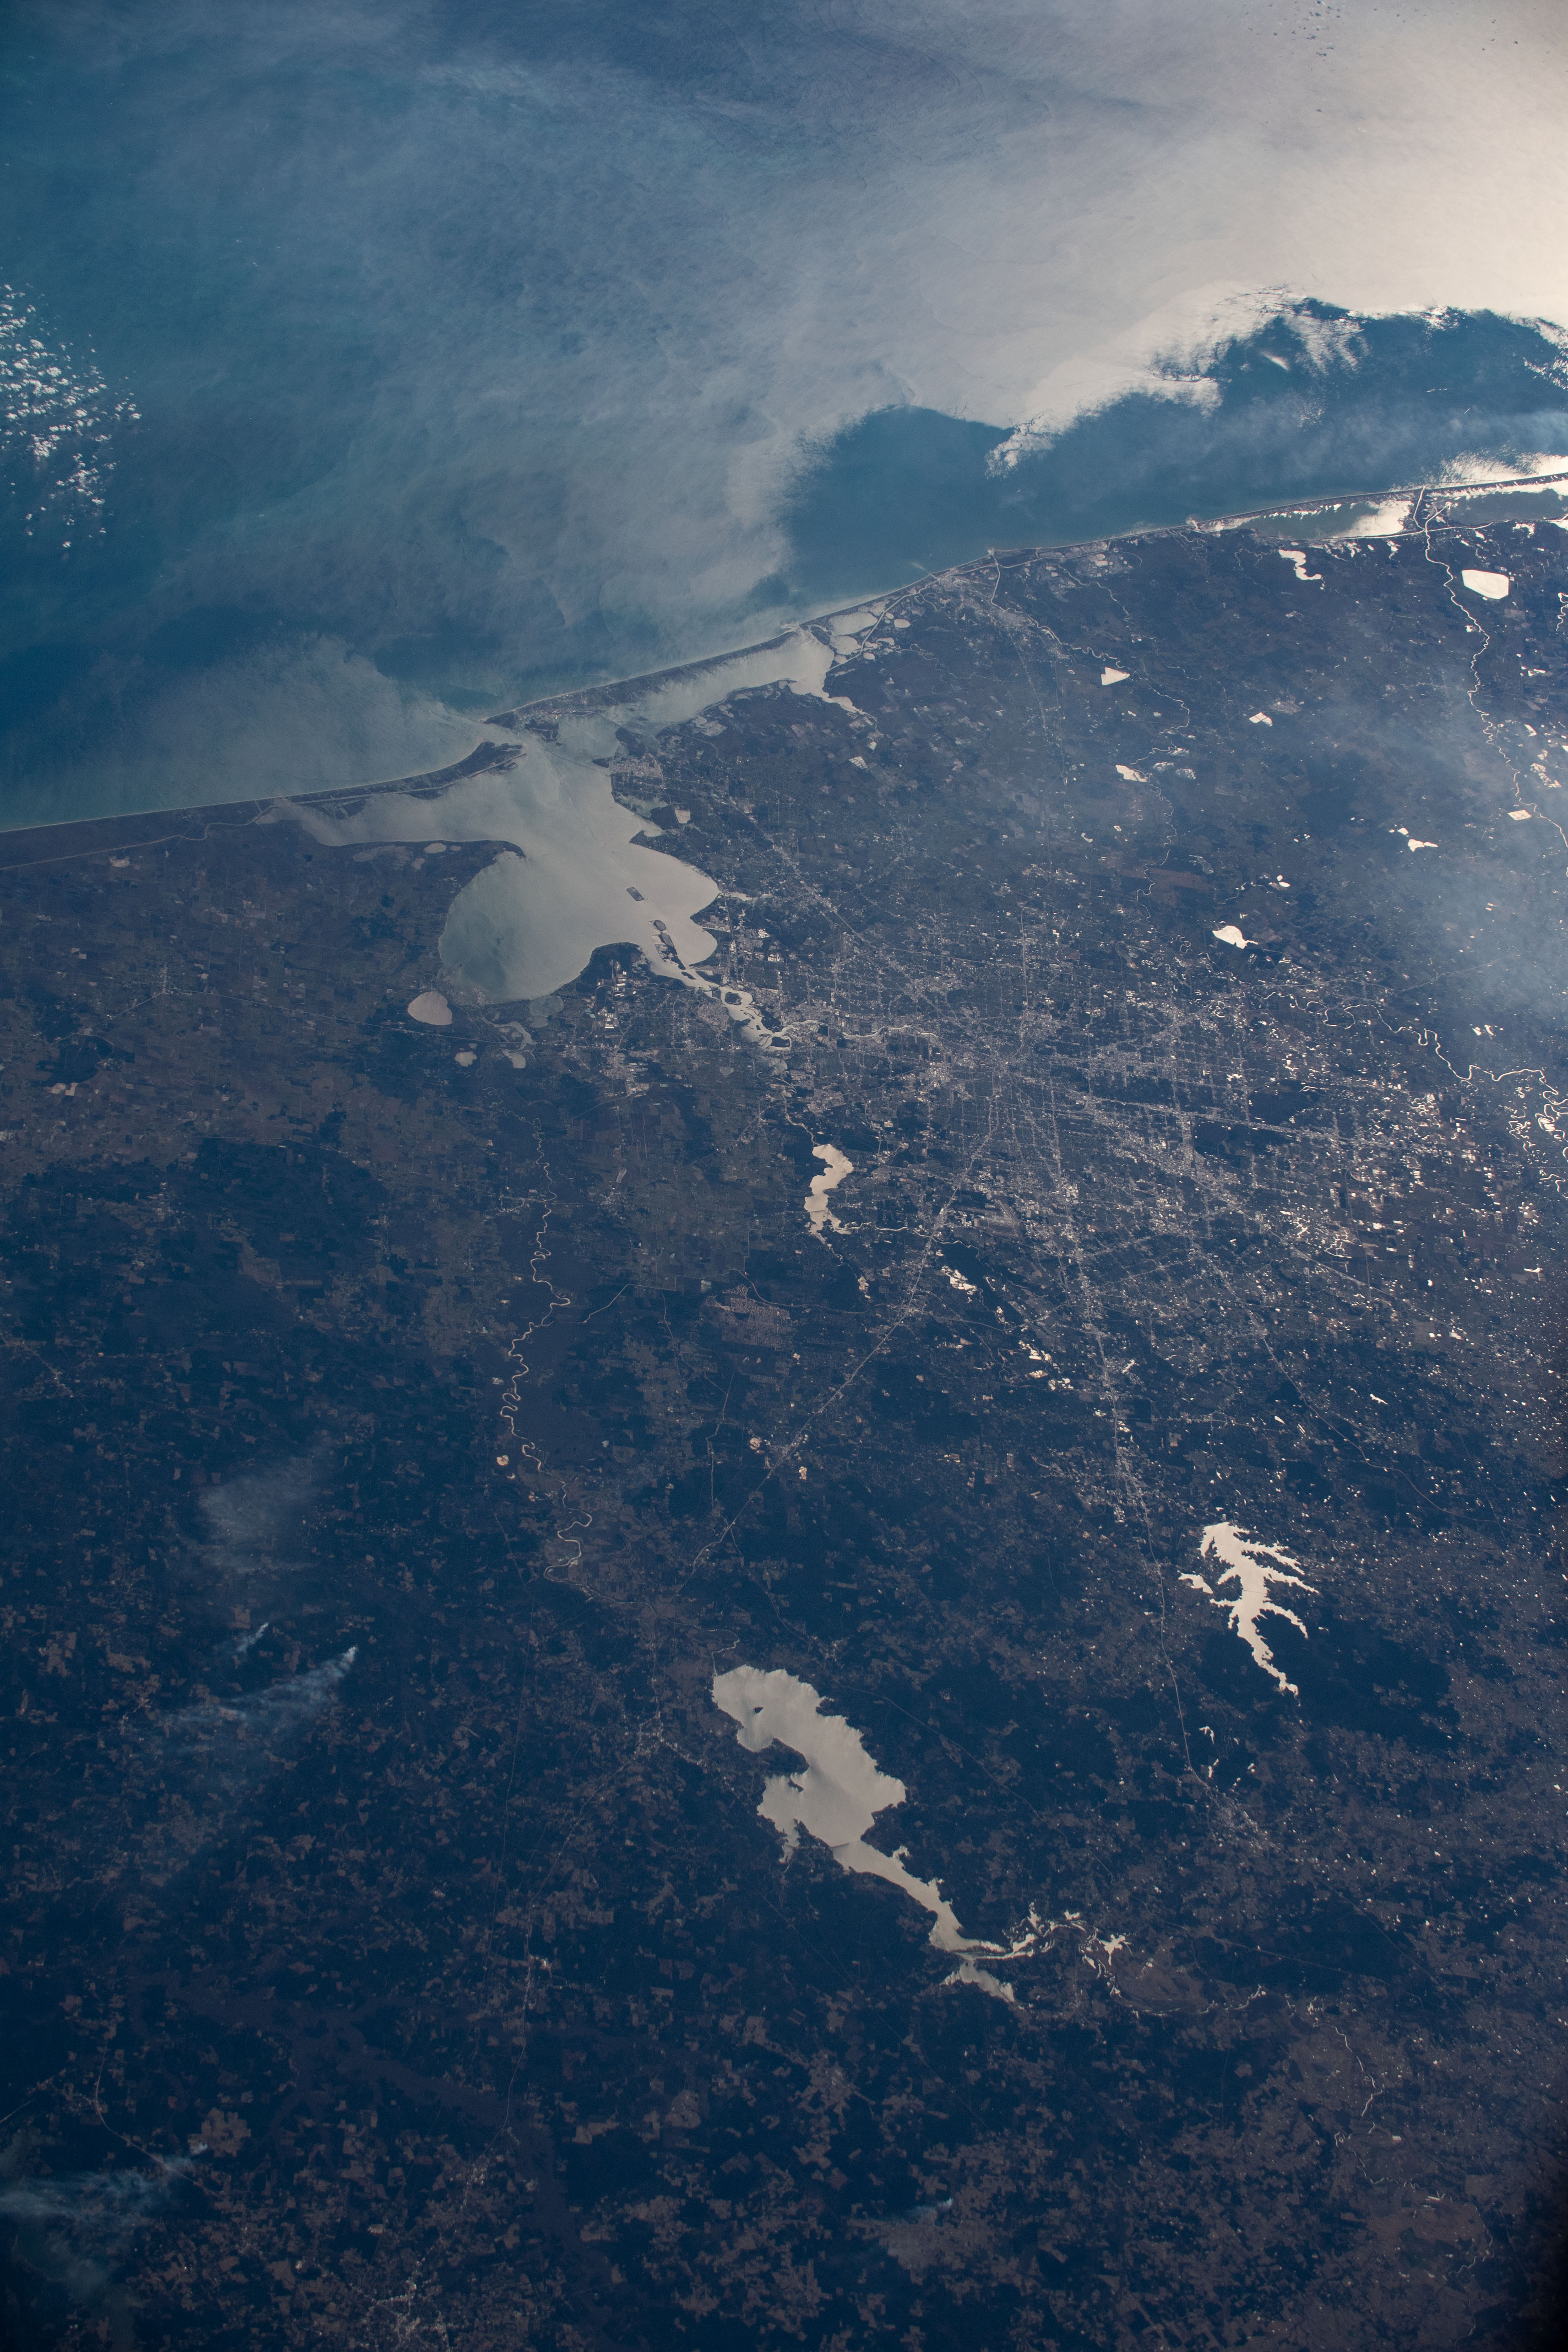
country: USA-TEXAS
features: HOUSTON, GALVESTON BAY, GULF OF MEXICO, LAKE LIVINGSTON
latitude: 30.5
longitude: -95.0
